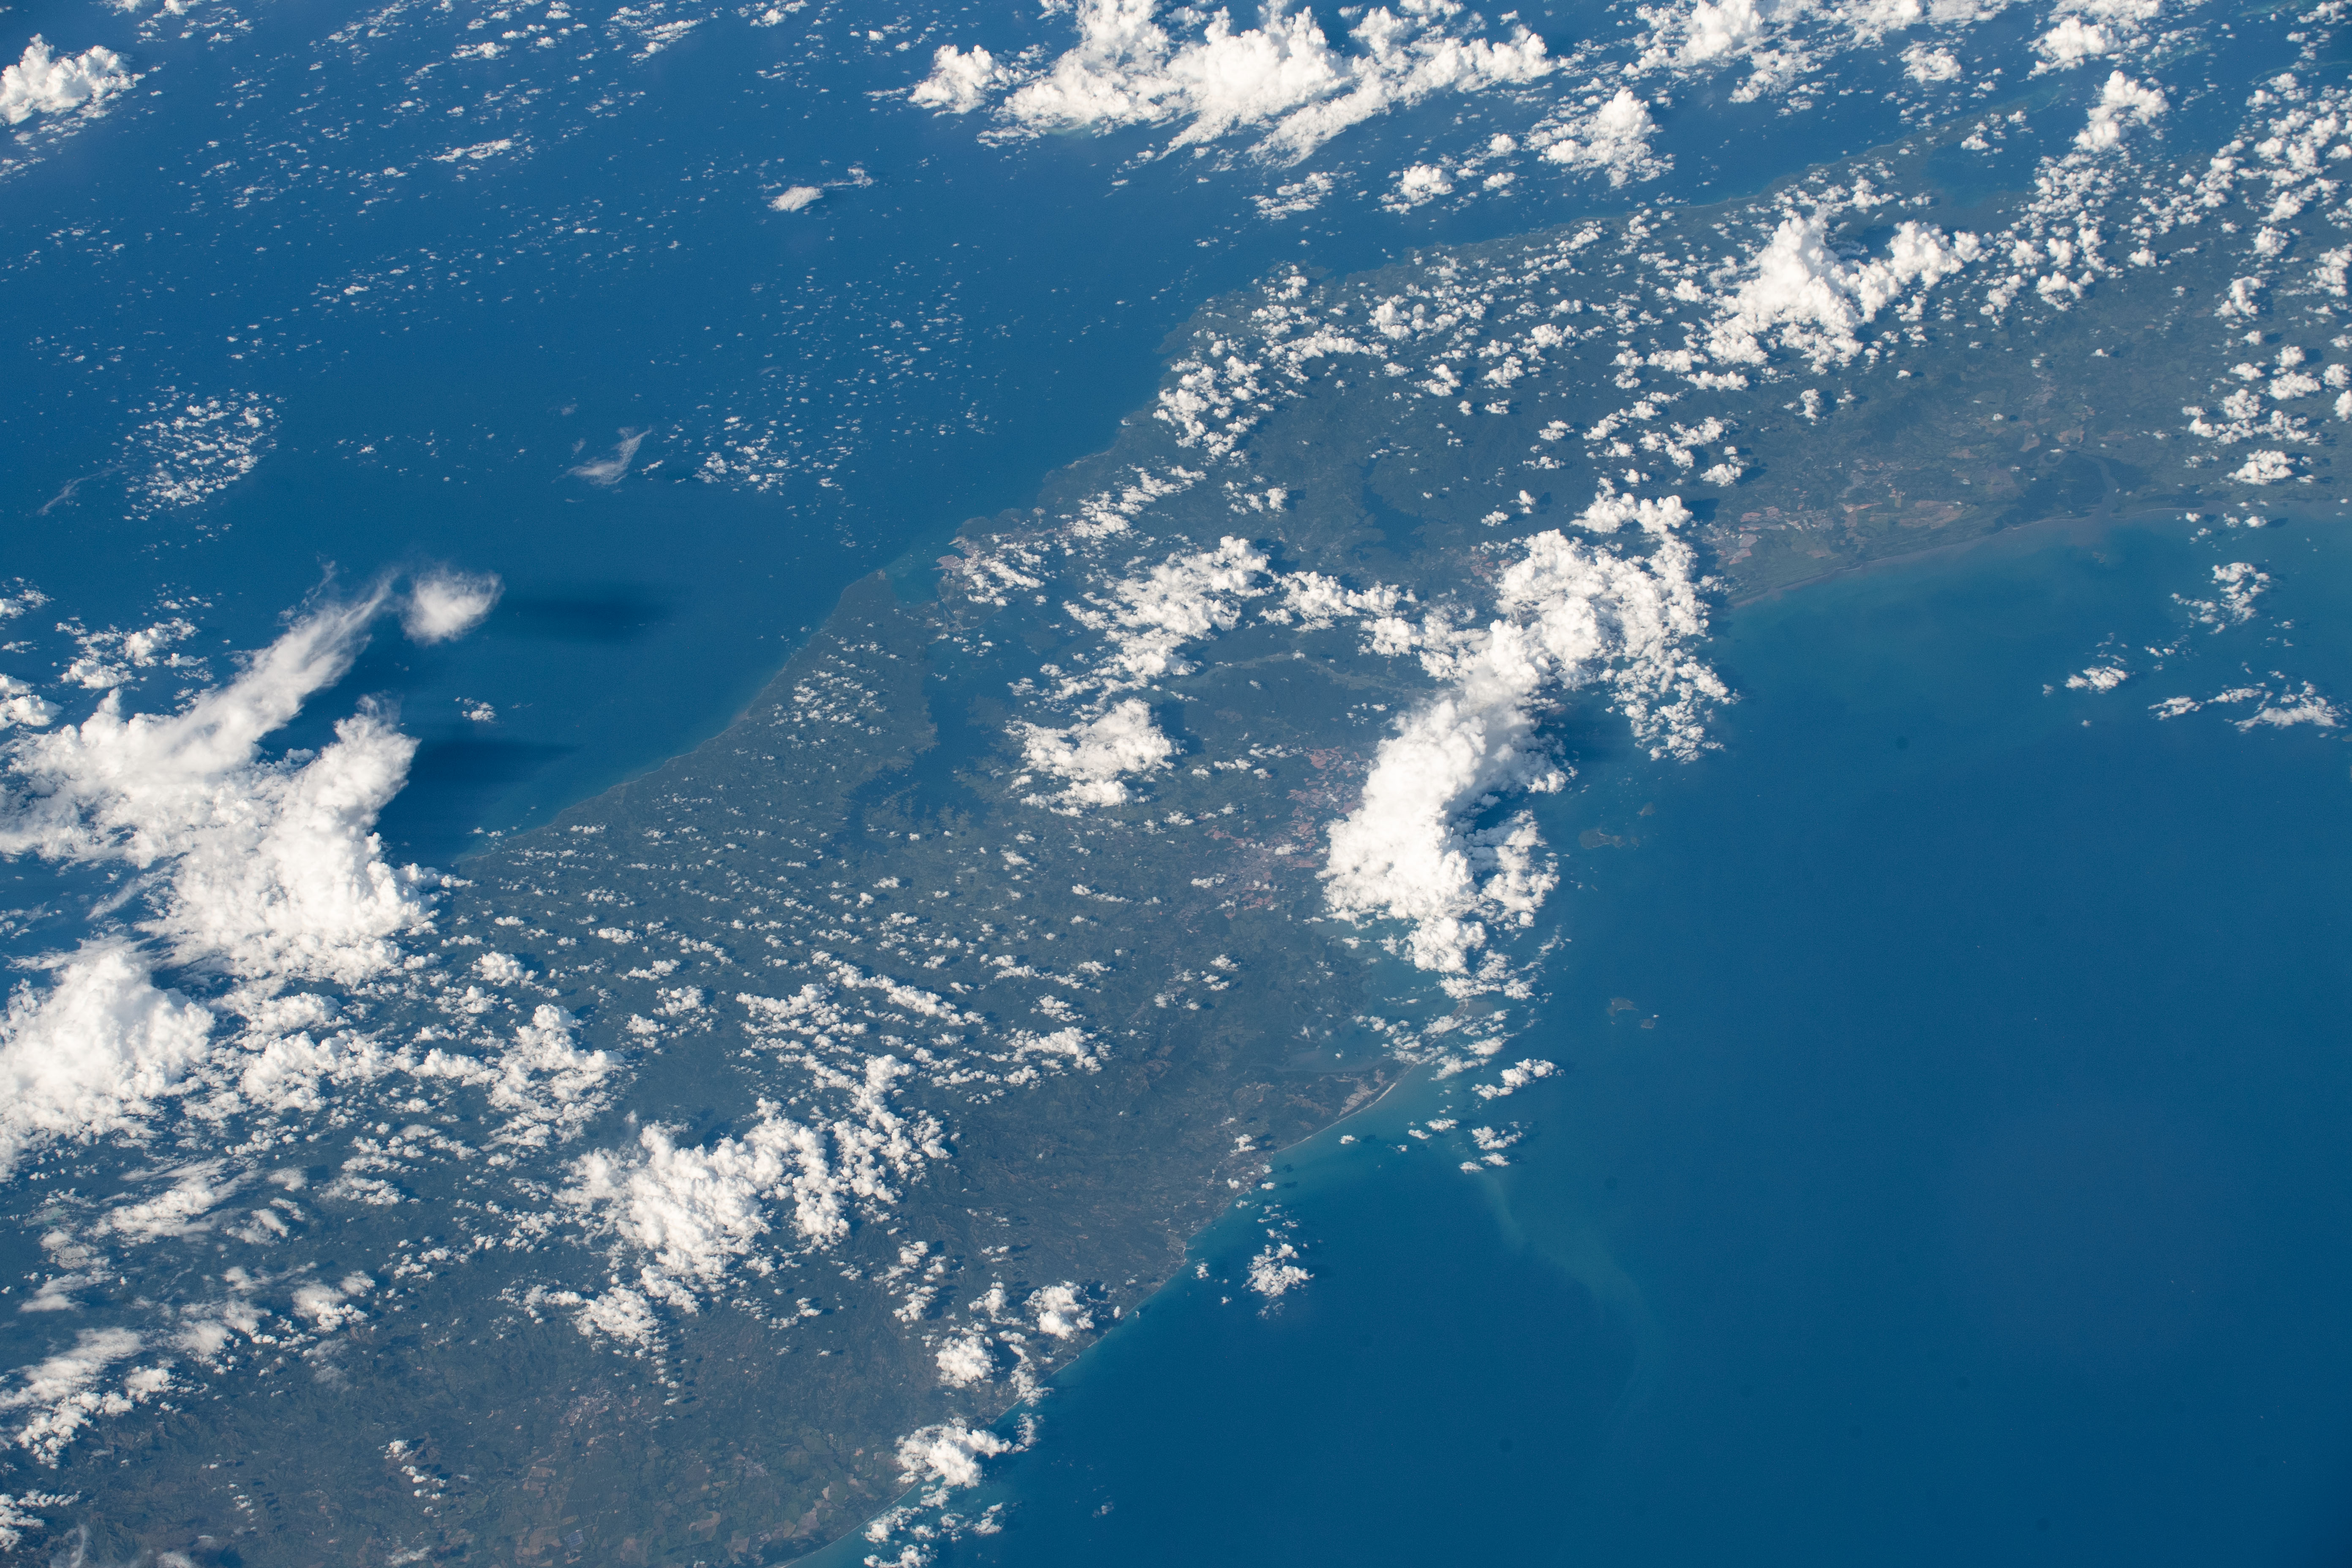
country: PANAMA
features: PANAMA, LAGO GATUN
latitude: 9.1
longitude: -79.8
